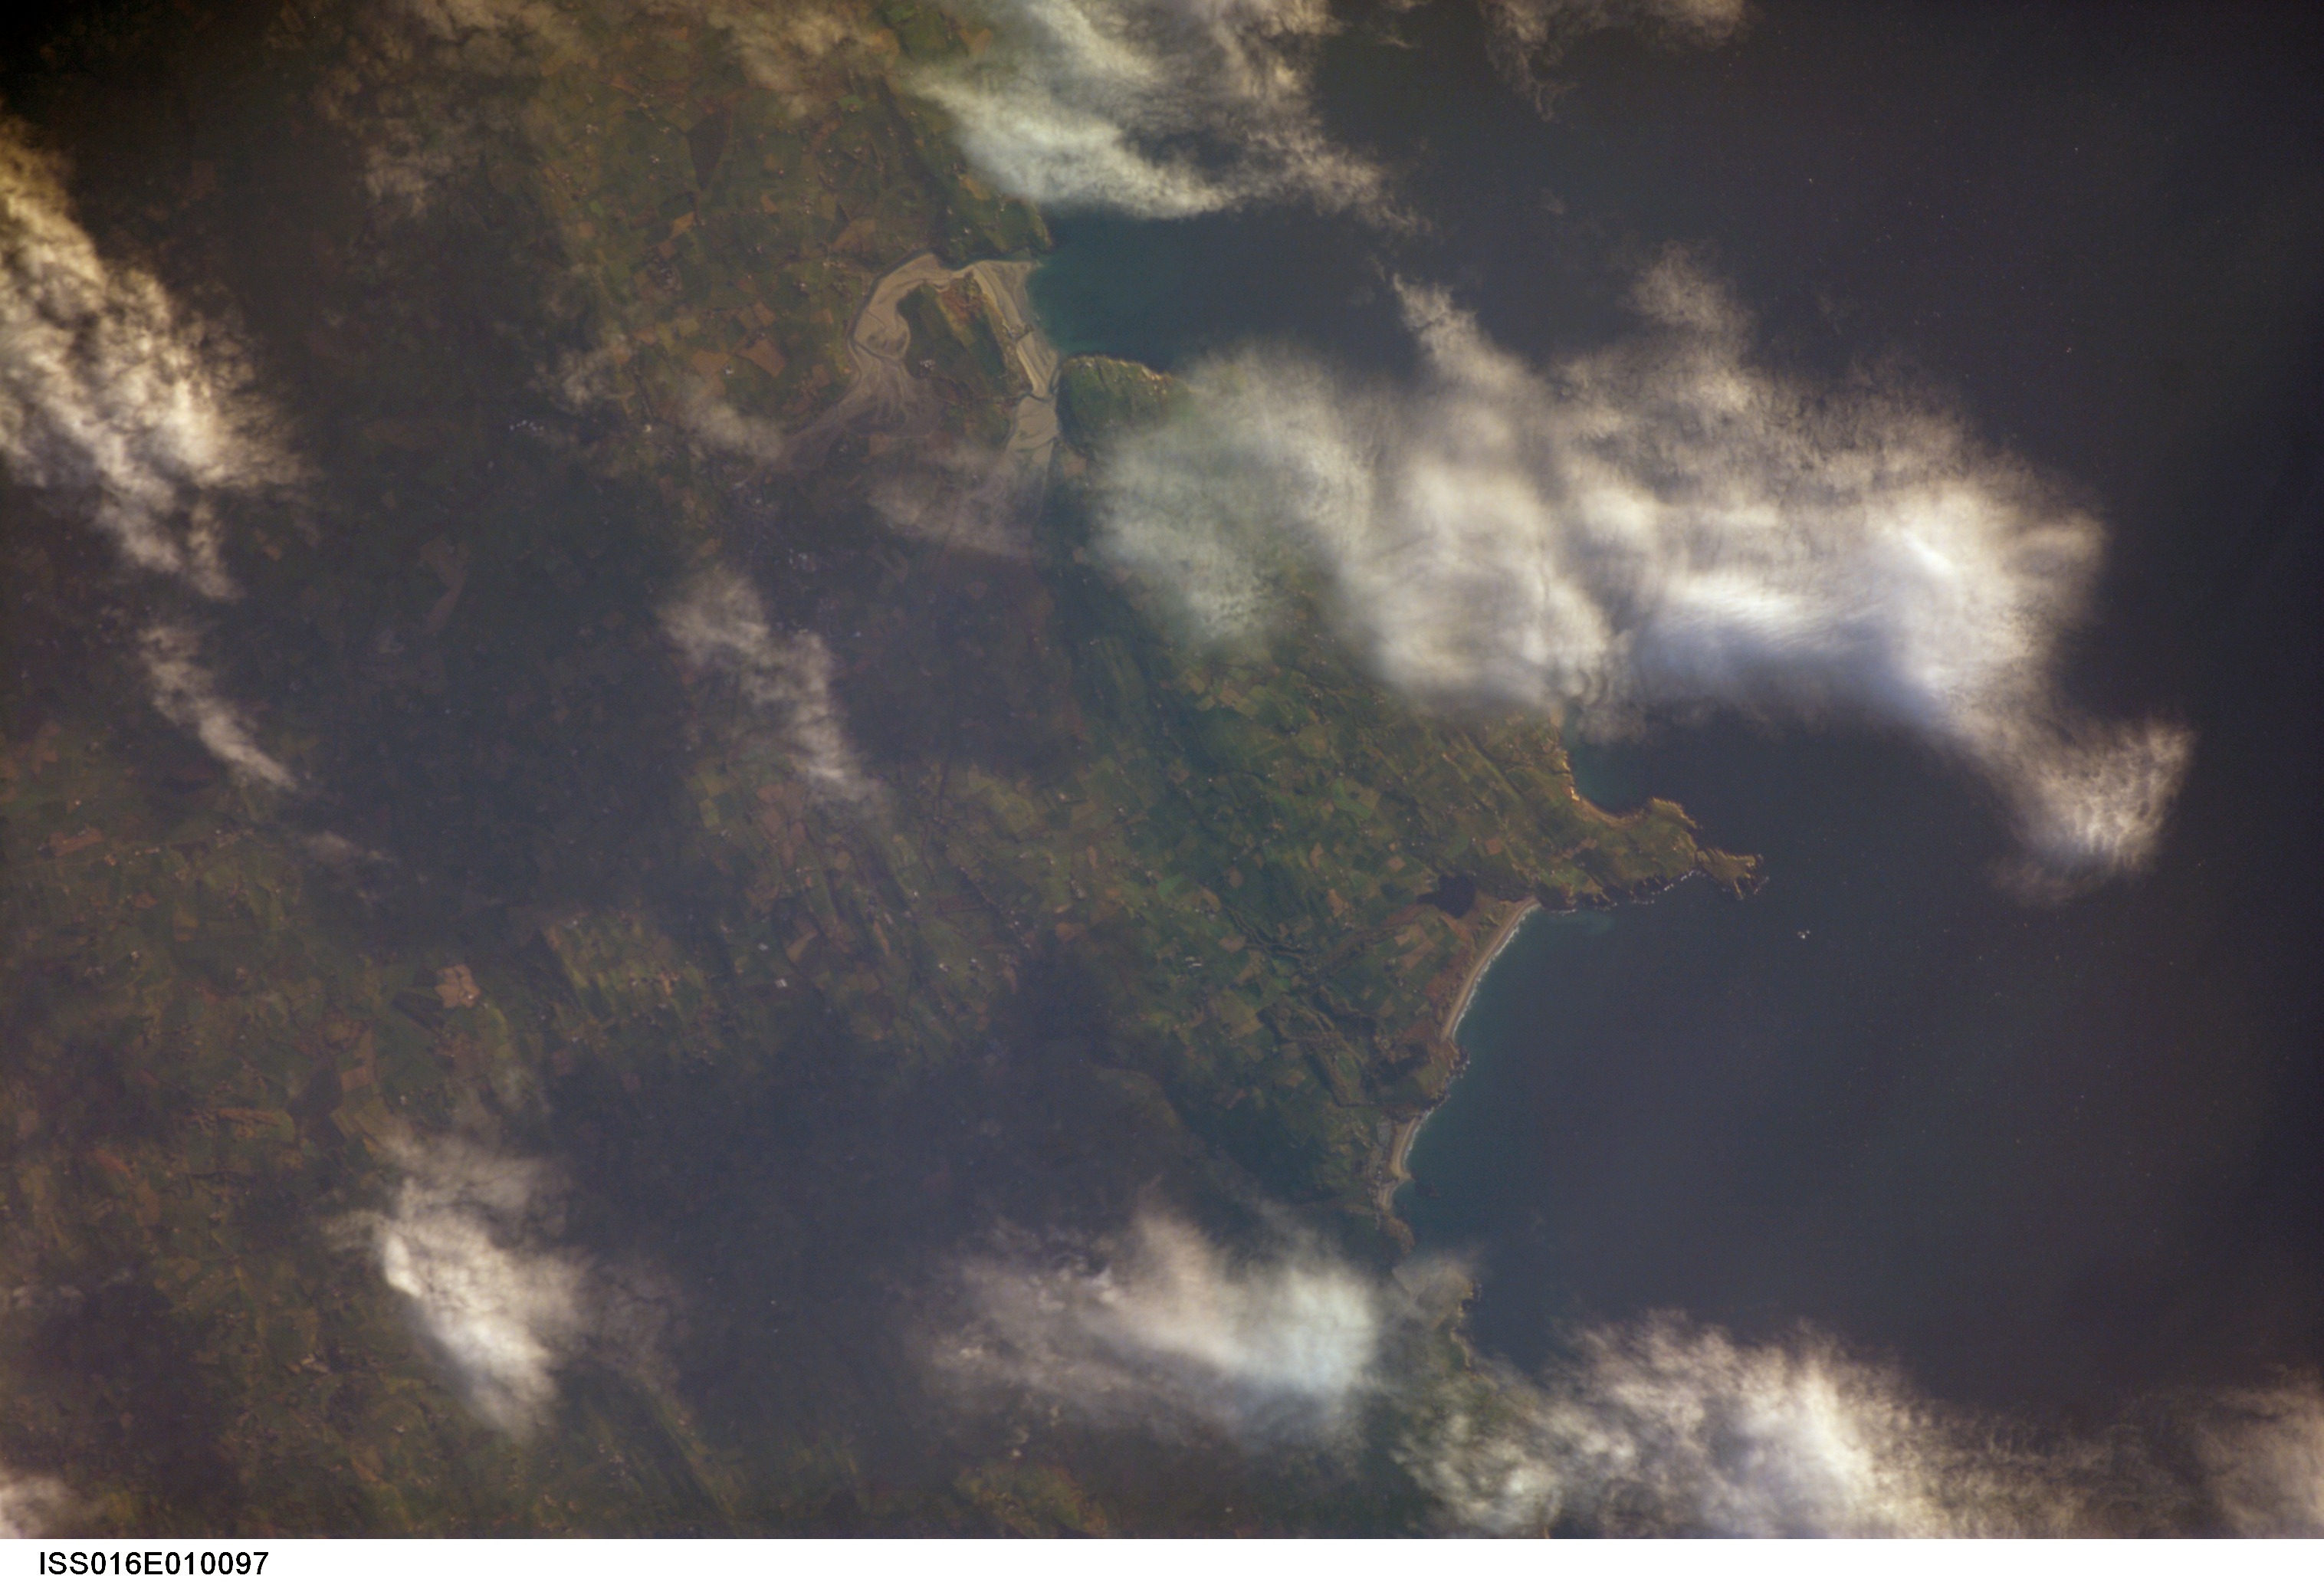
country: IRELAND
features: GALLEY HEAD, COAST
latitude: 51.6
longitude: -8.9
